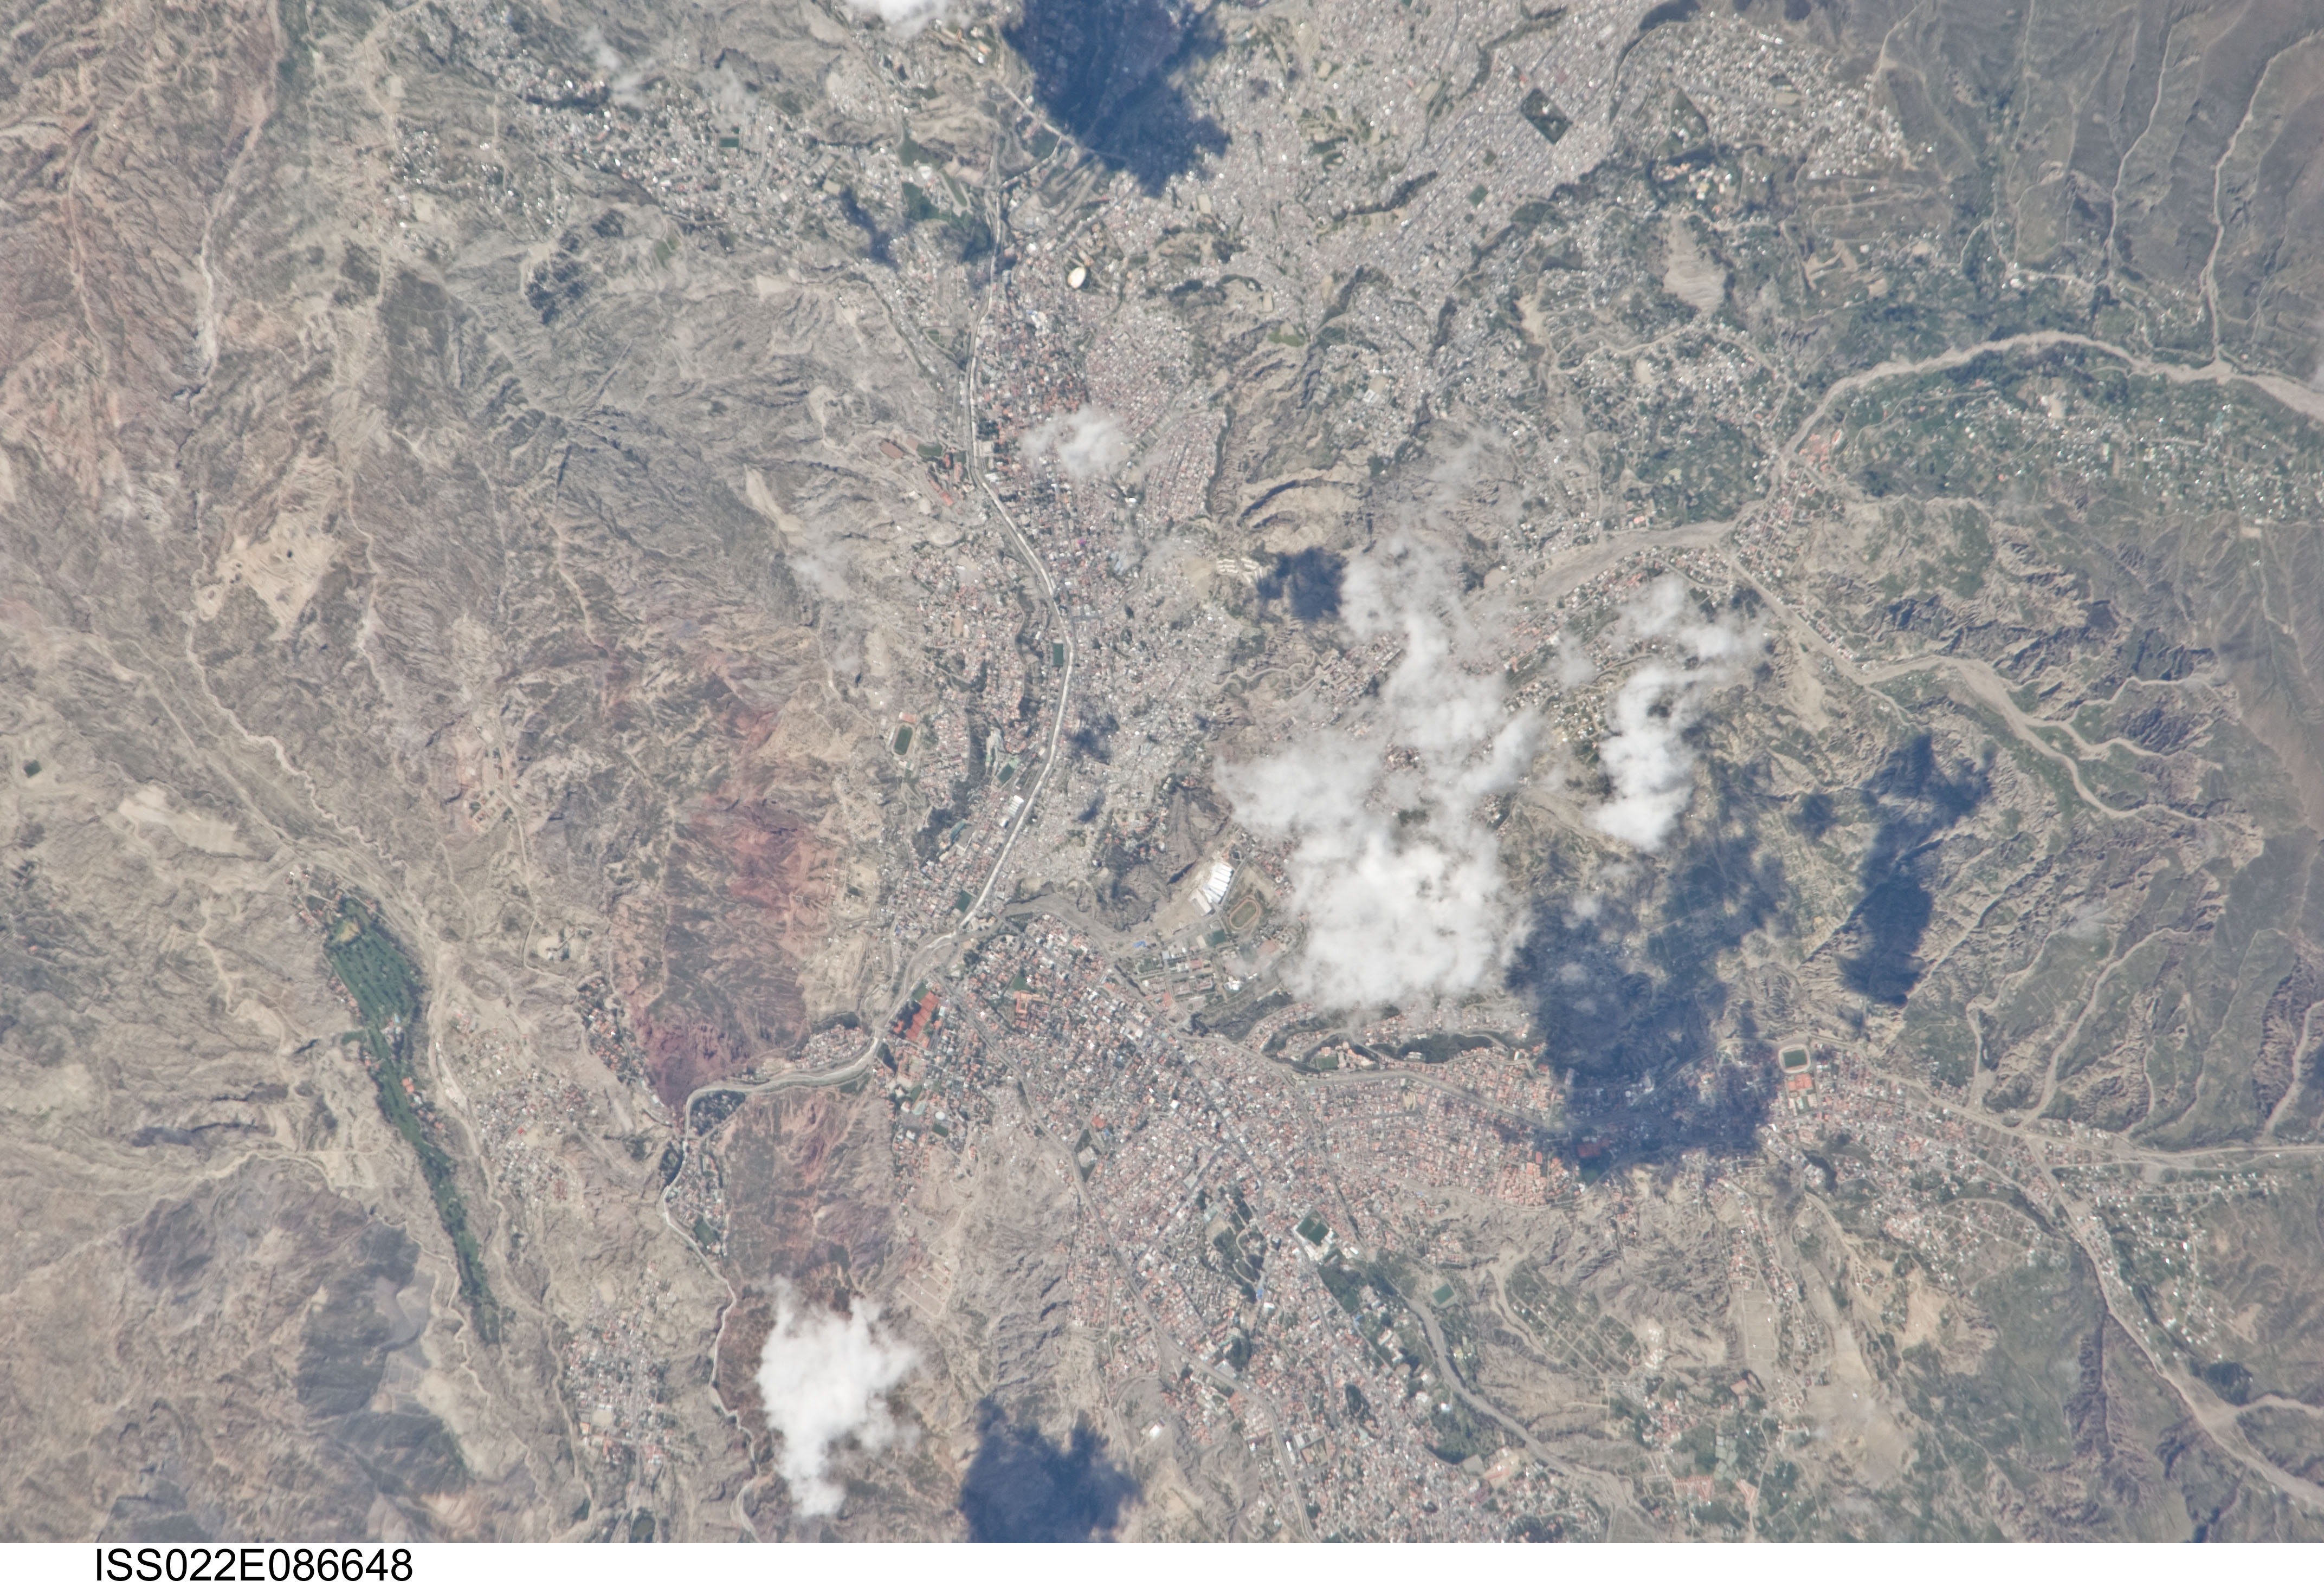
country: BOLIVIA
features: LA PAZ, URBAN LAND COVER, MTS., AGR.
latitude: -16.5
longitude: -68.1
